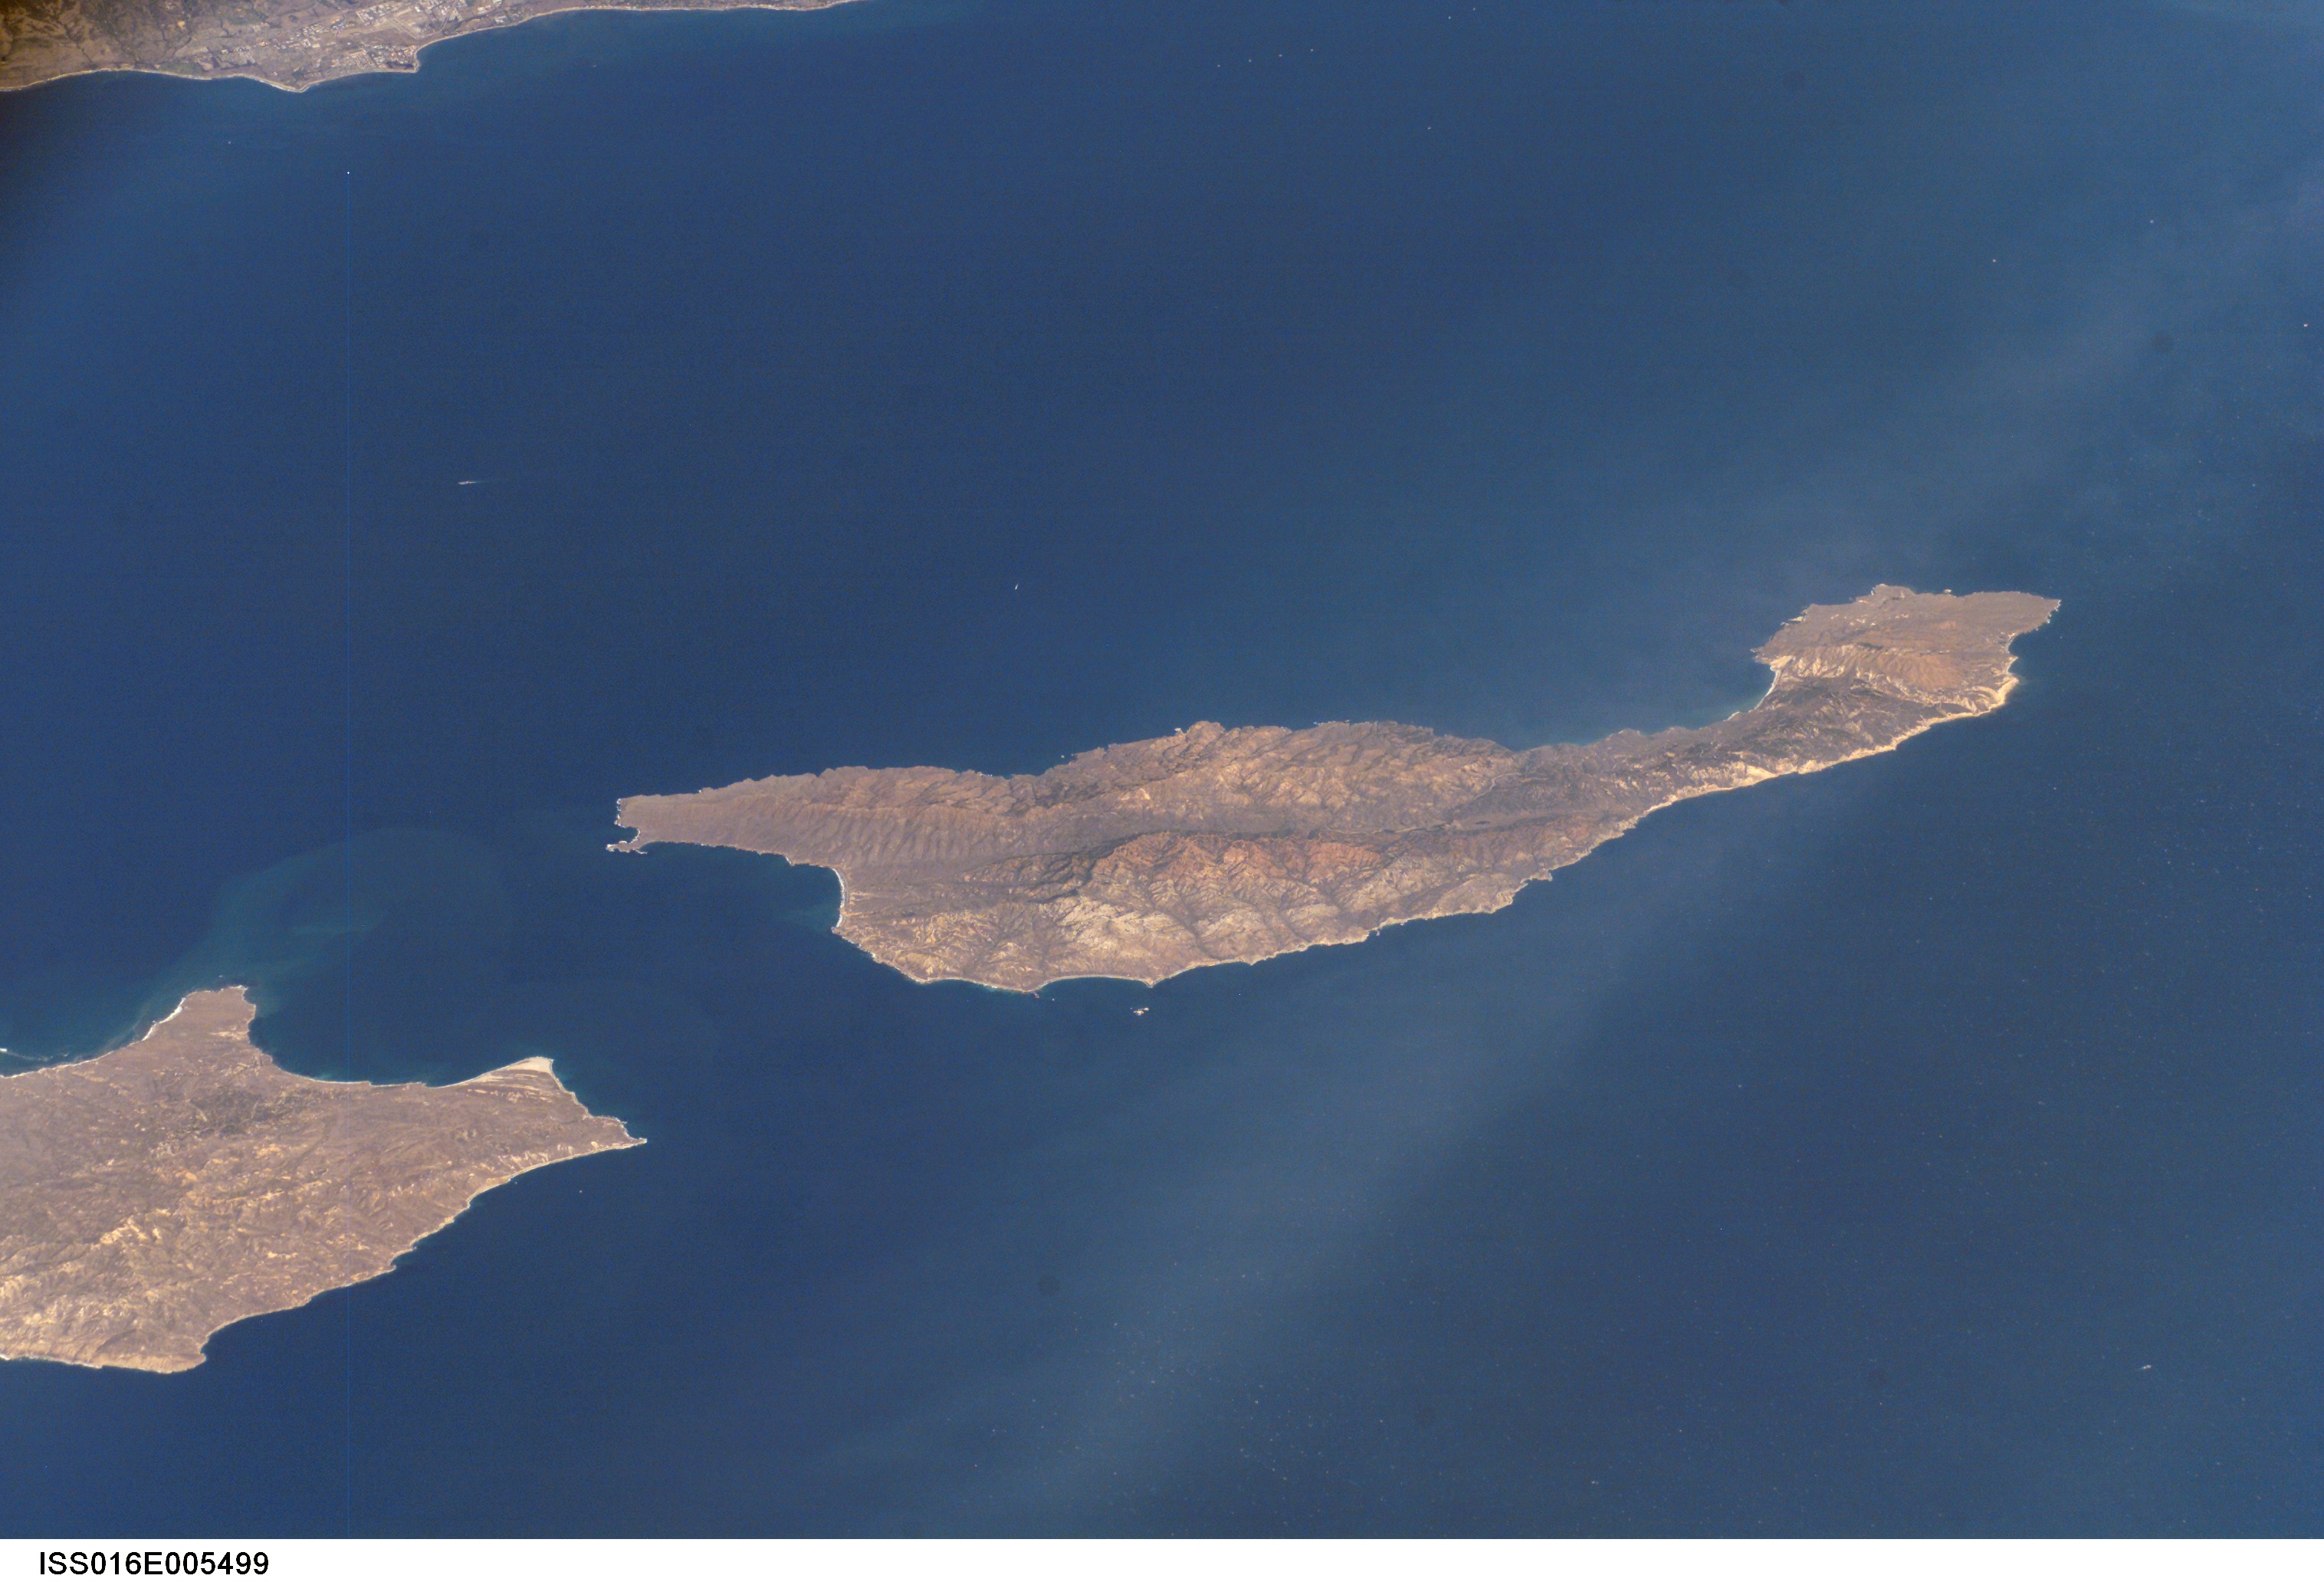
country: USA-CALIFORNIA
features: SANTA CRUZ I., CHANNEL, ISLANDS
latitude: 34.0
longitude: -119.5
